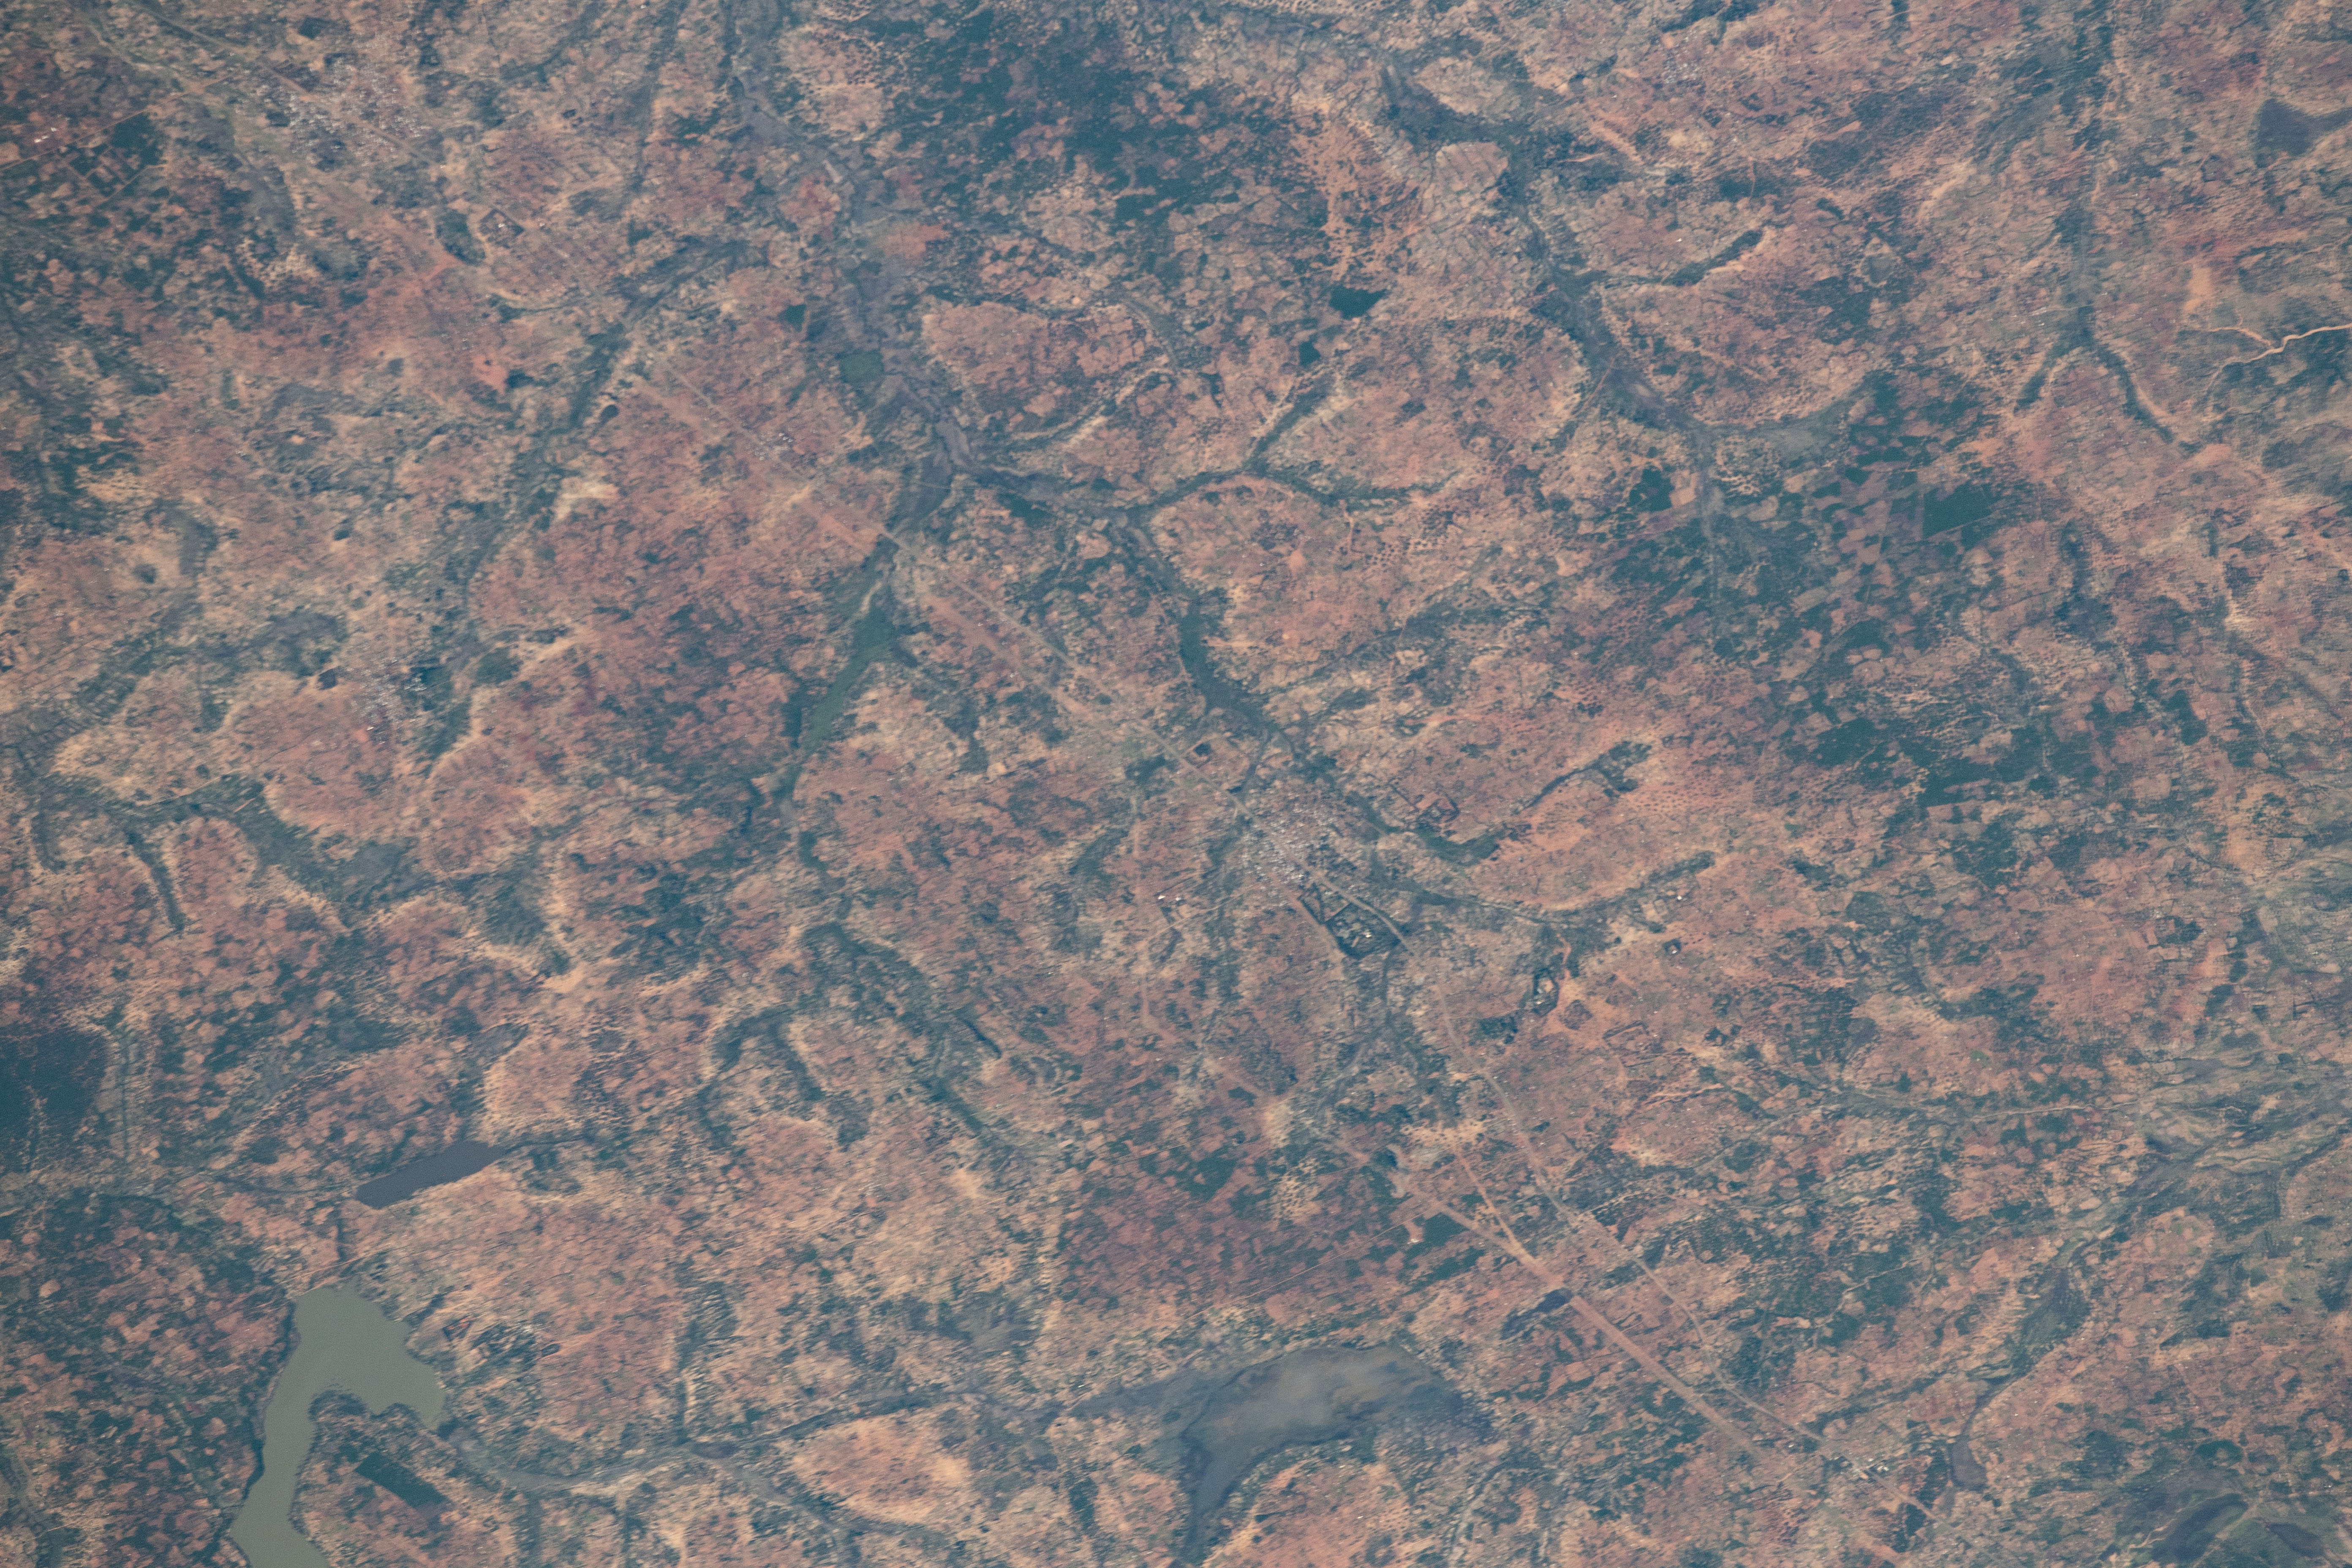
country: TANZANIA
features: SINGIDA,CITY OF PUMA
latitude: -5.0
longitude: 34.8
